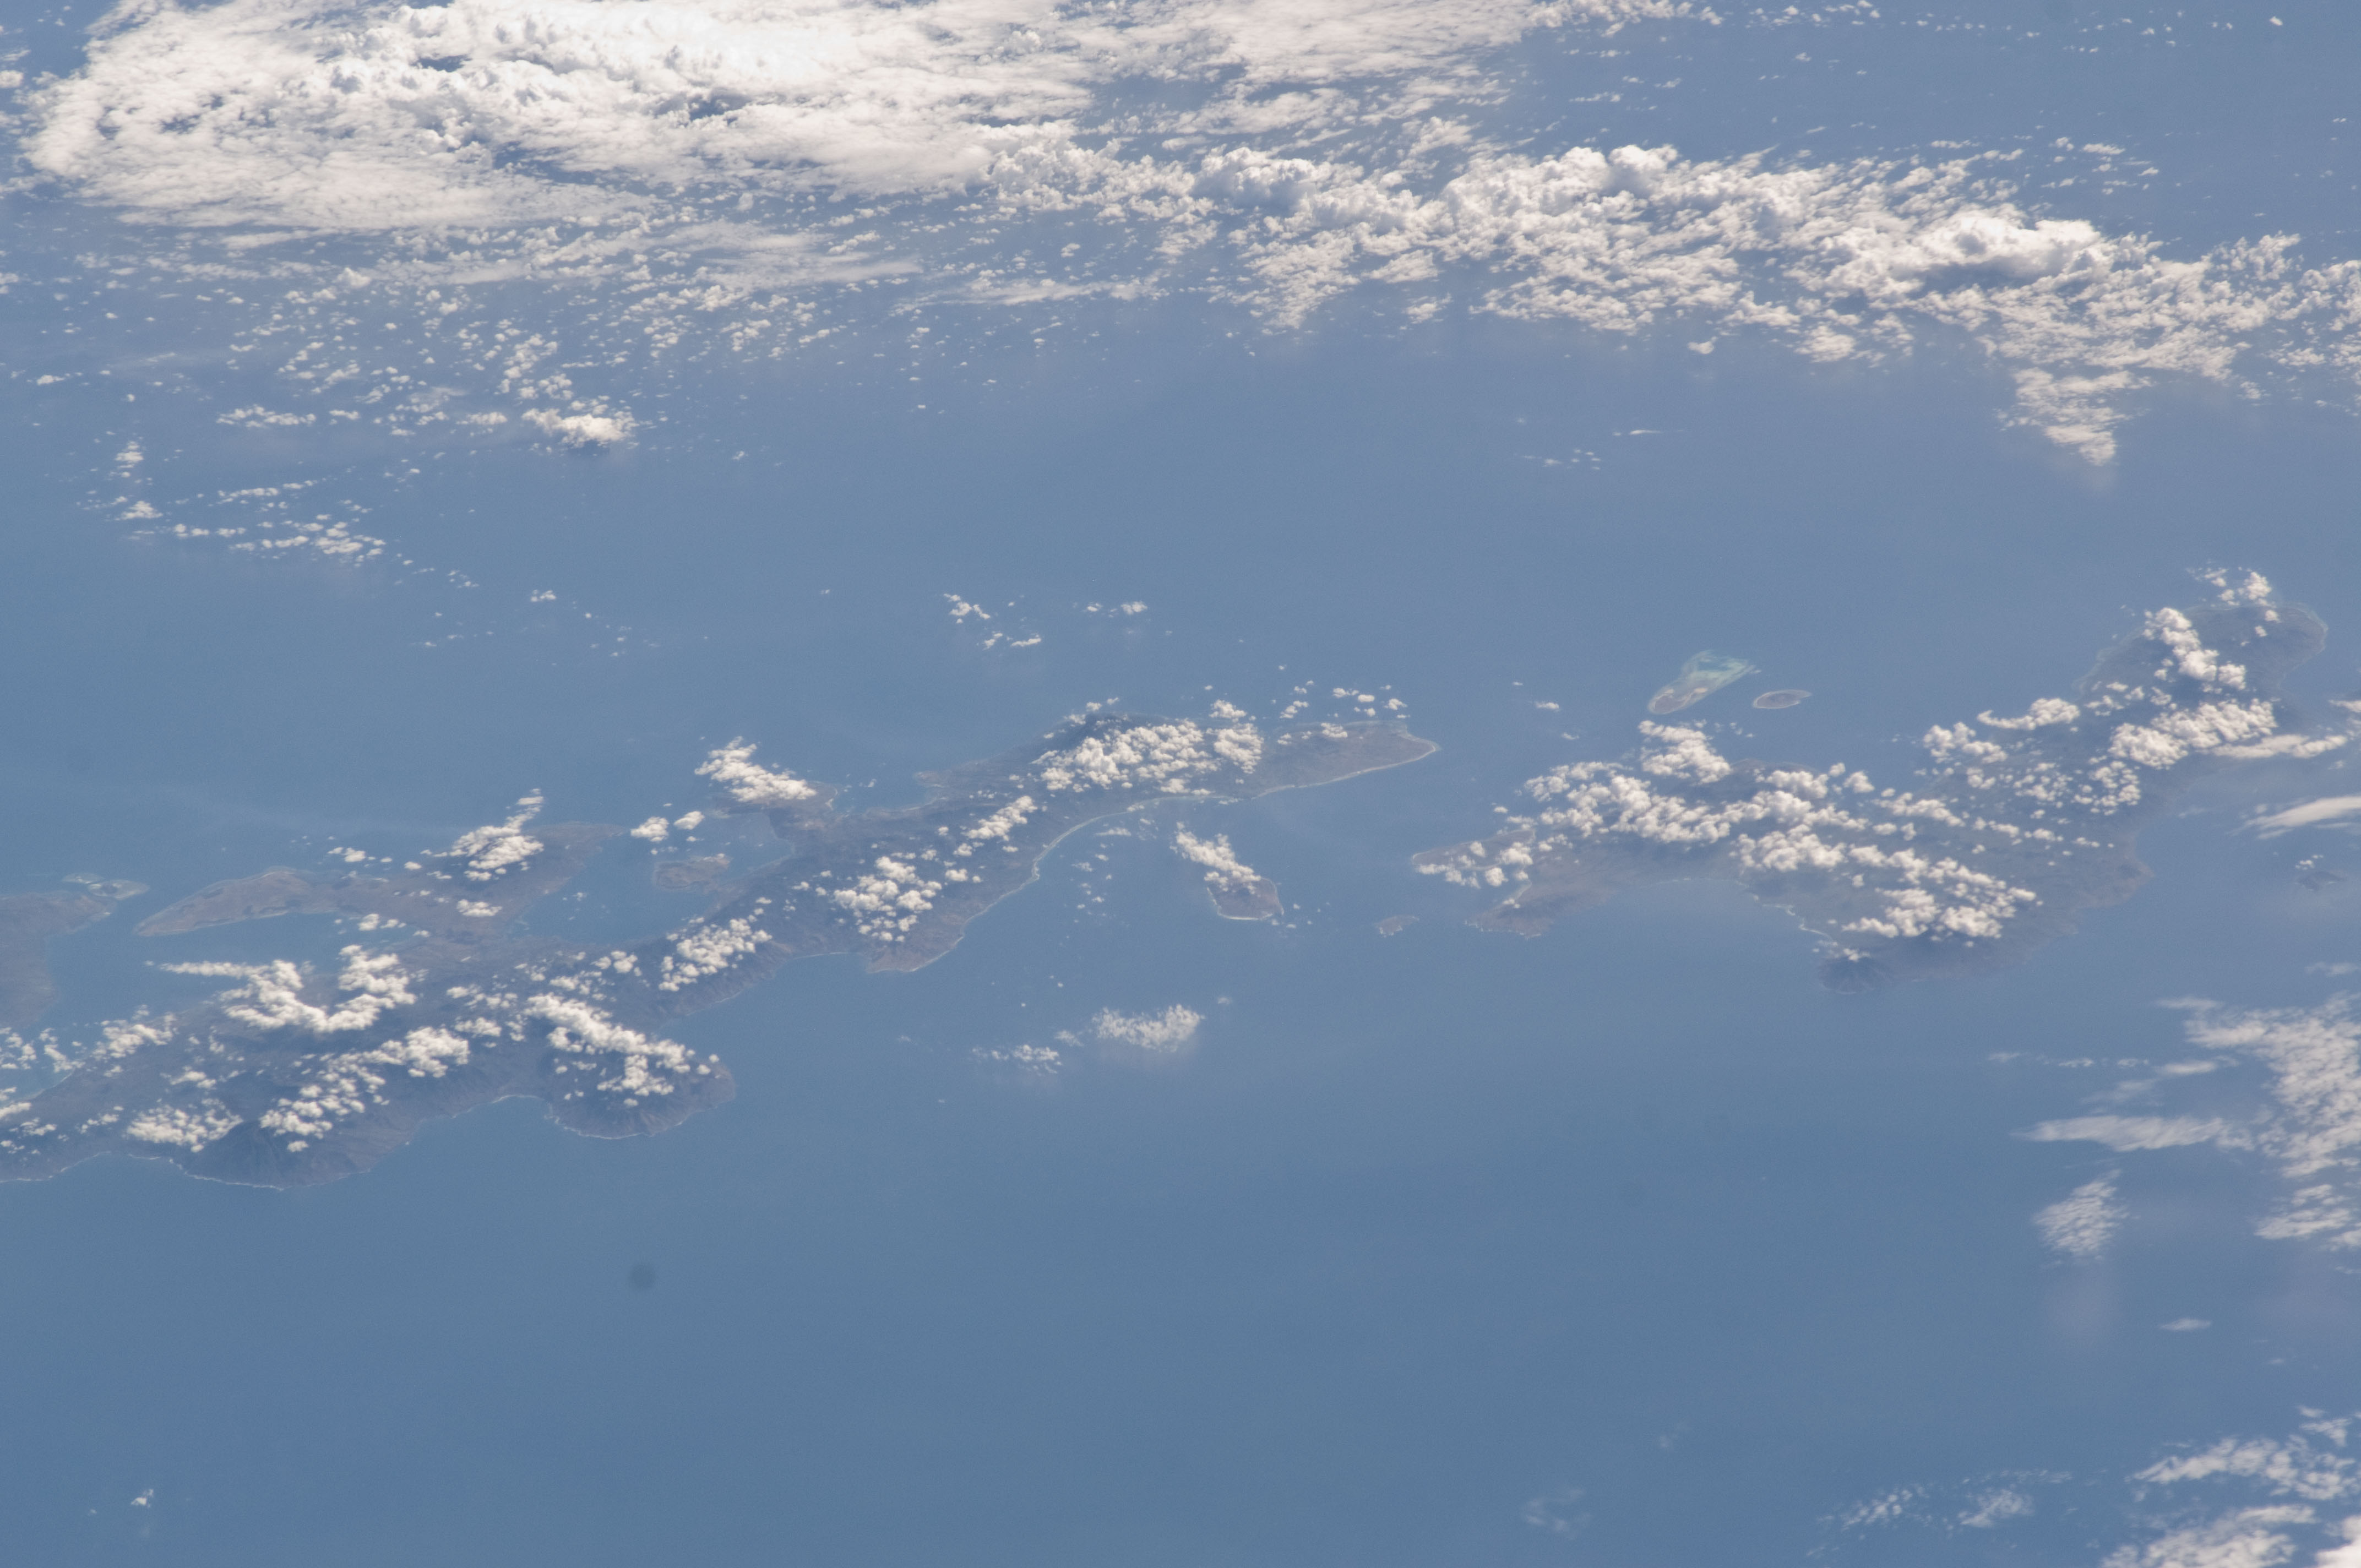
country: INDONESIA
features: LESSER SUNDA I., PULAU LOMBLEN, INDIAN O.
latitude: -8.3
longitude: 123.5
